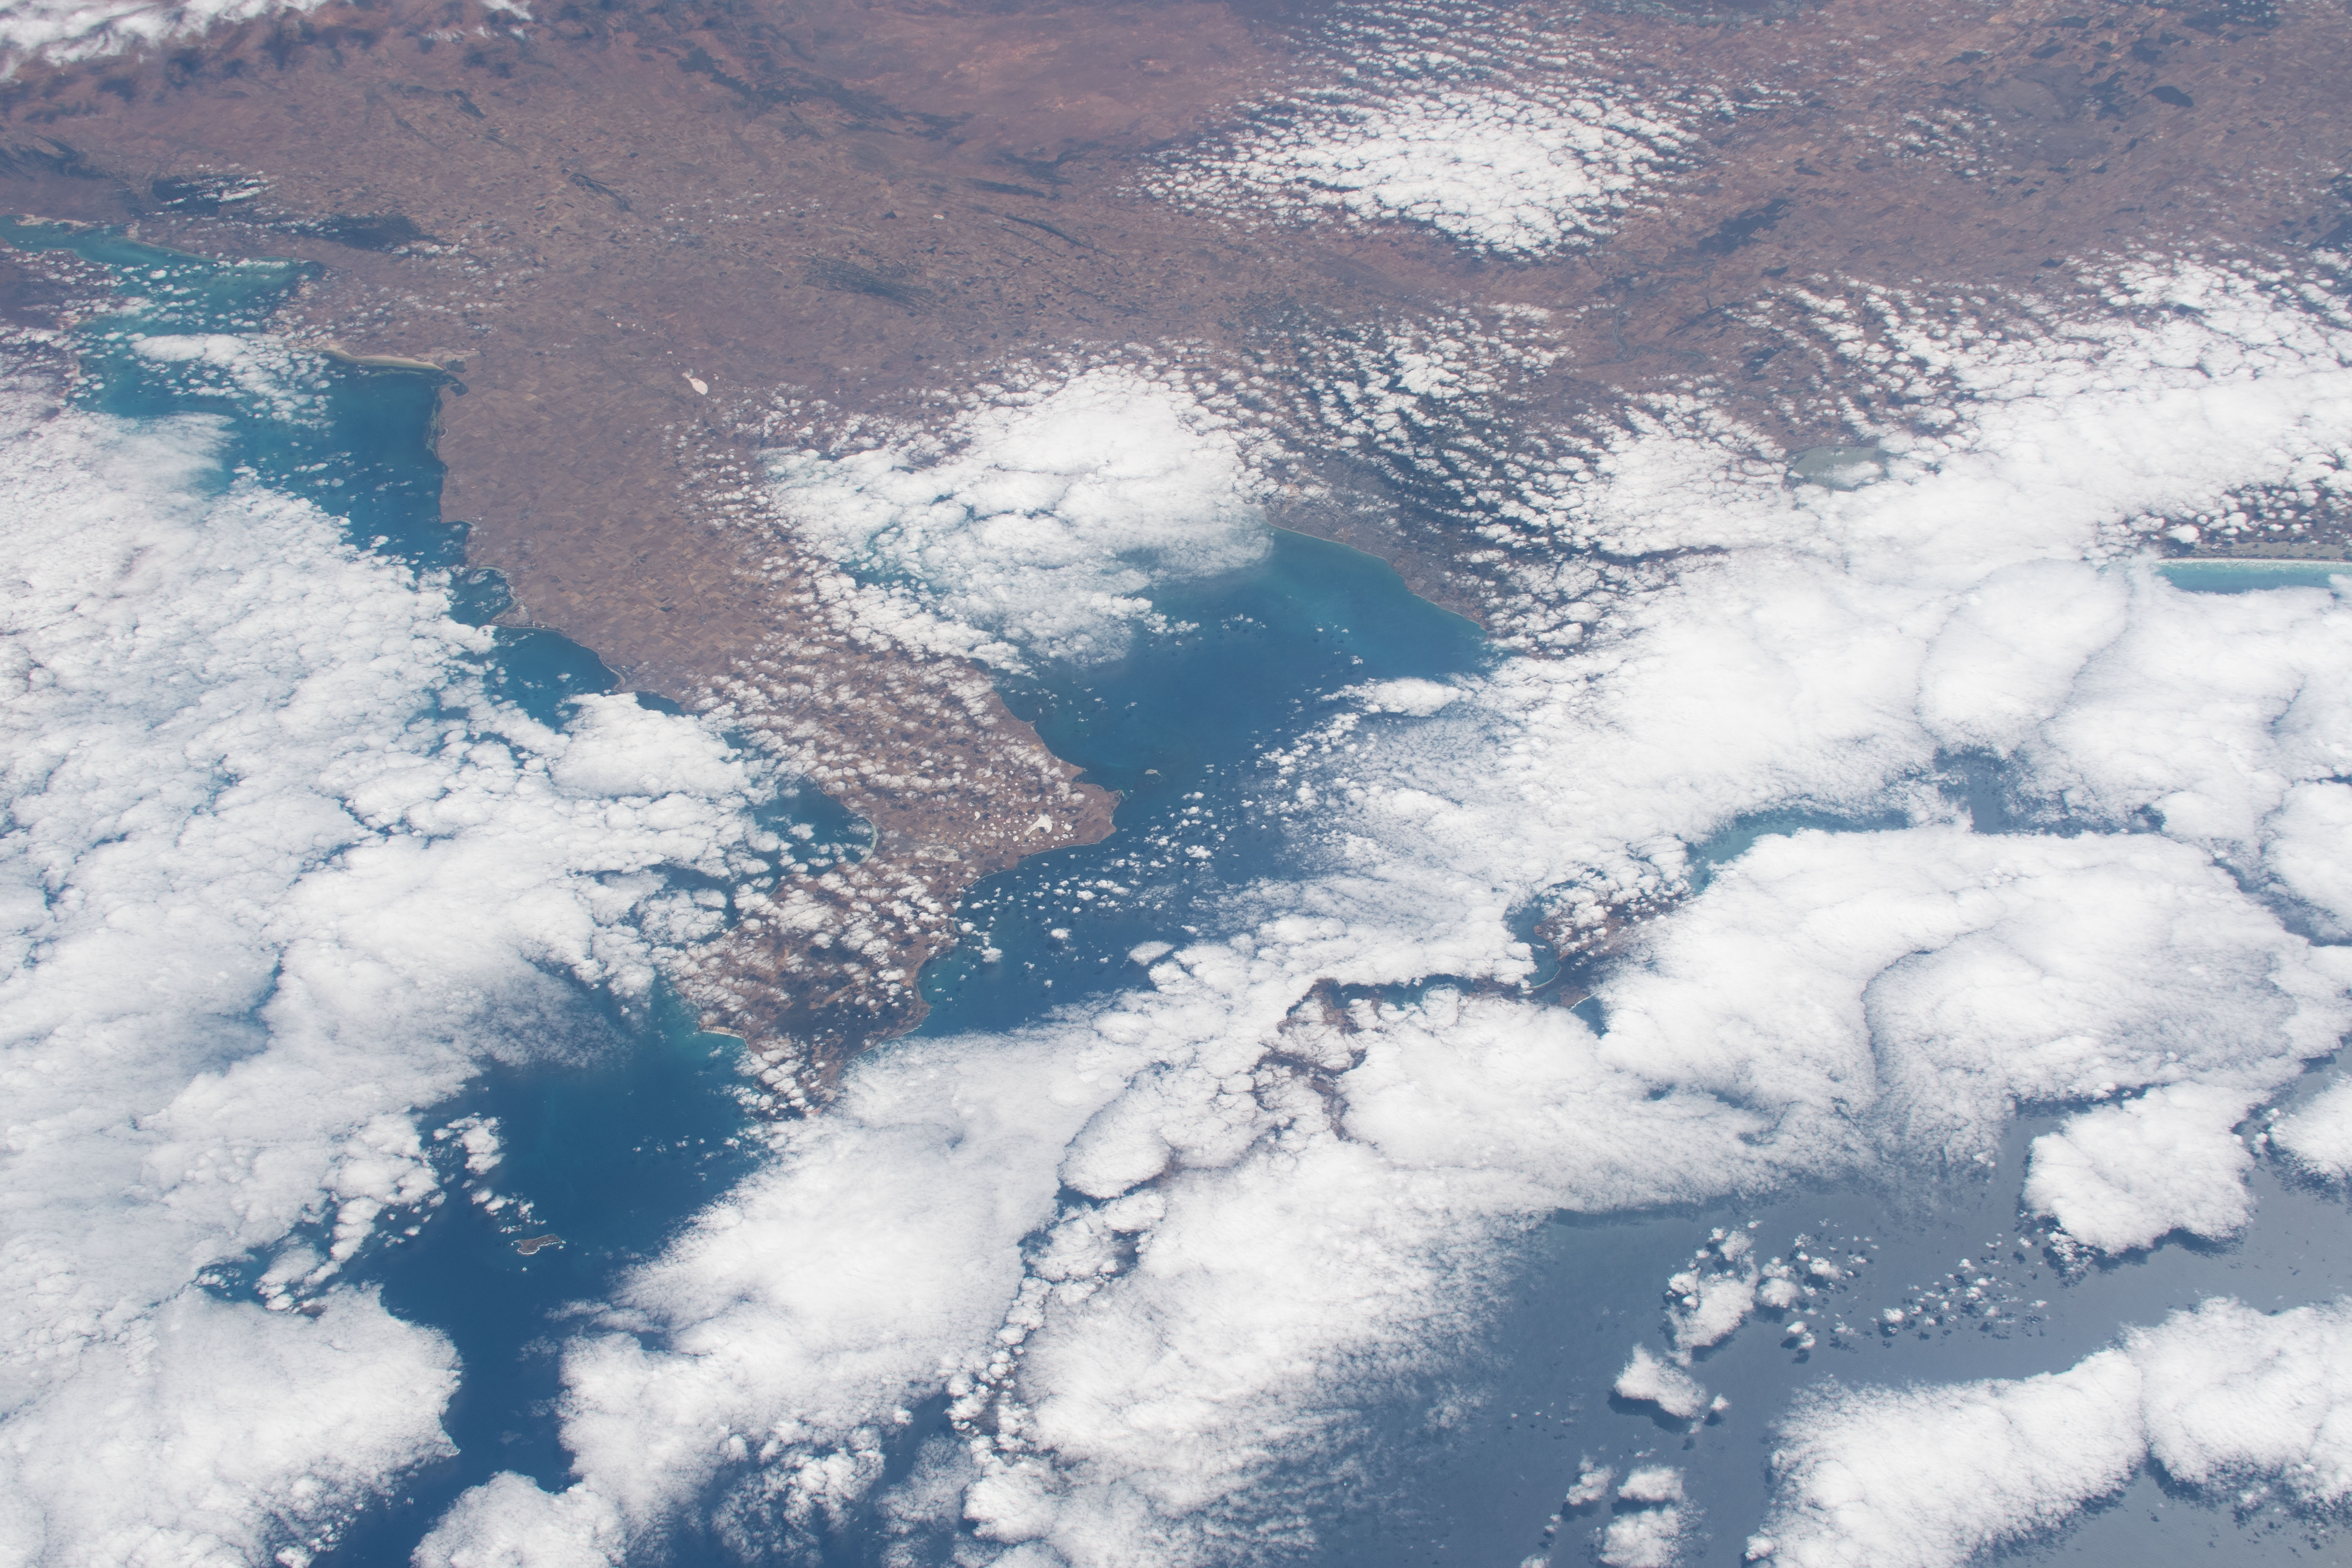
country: AUSTRALIA-SA
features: SAINT VINCENT GULF, HARDWICKE BAY, YORKE PENINSULA
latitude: -35.0
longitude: 138.5
